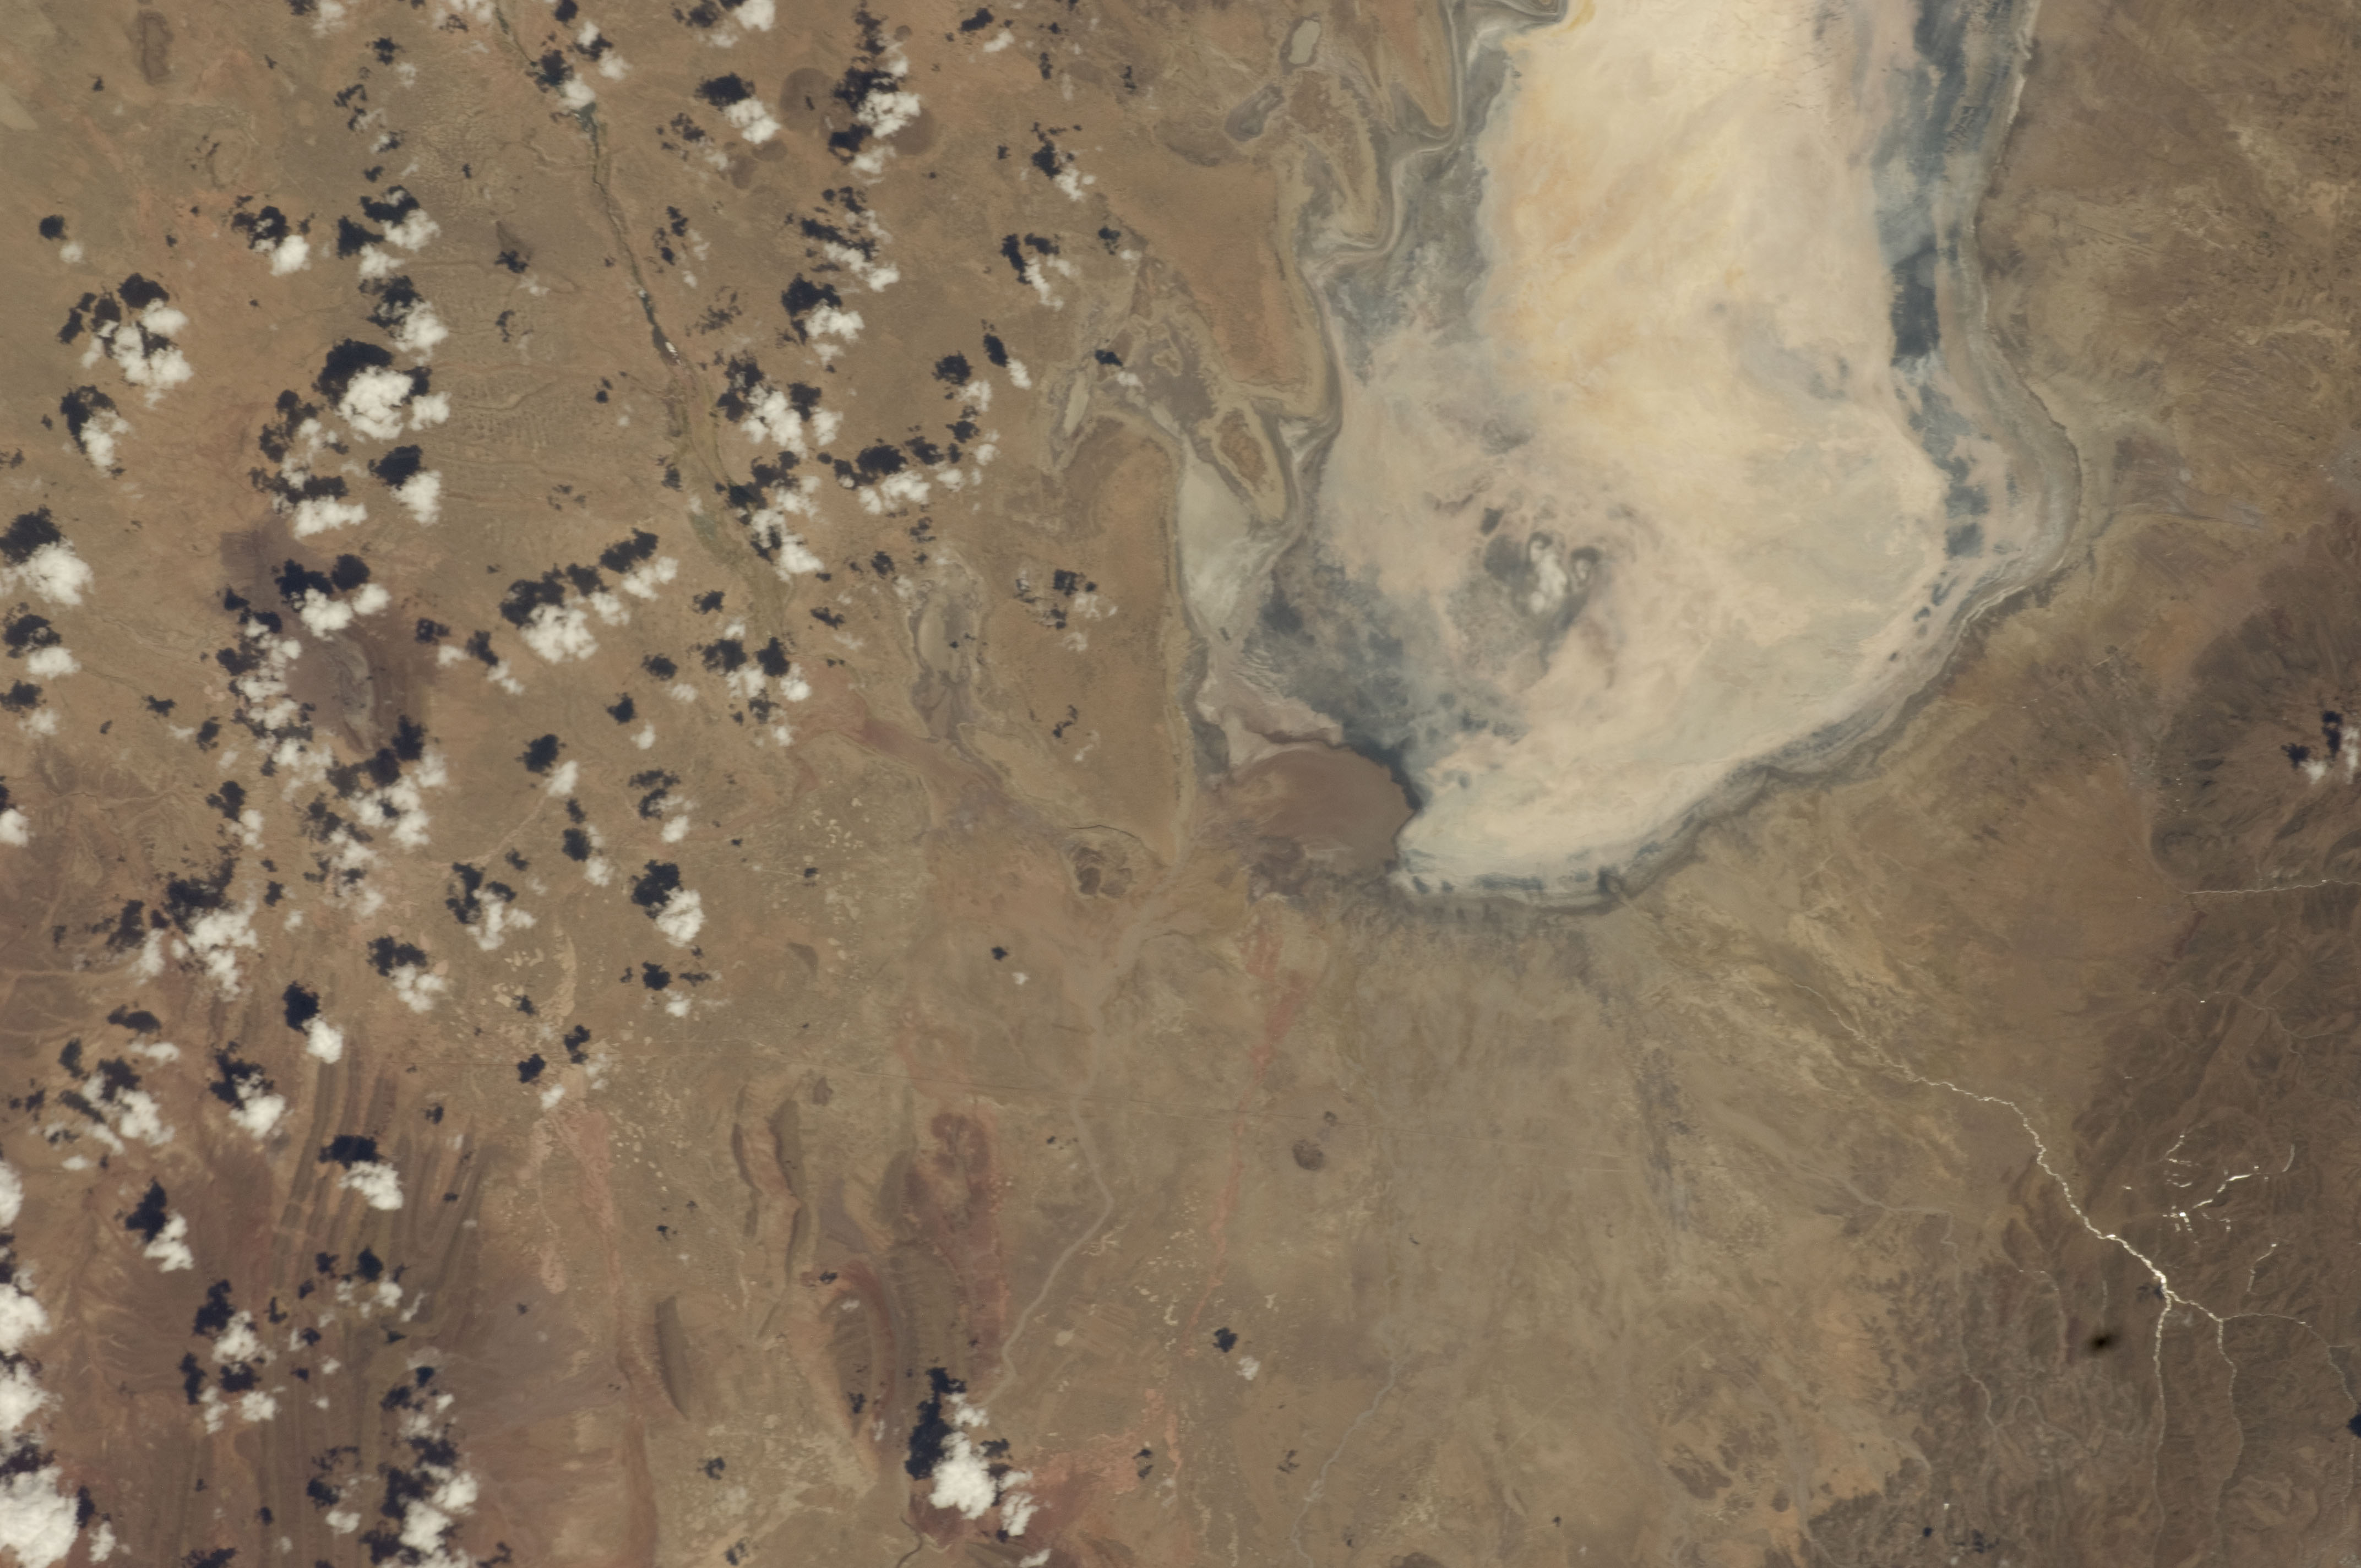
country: BOLIVIA
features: LAKE POOPO, HILLS
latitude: -19.1
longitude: -67.0
